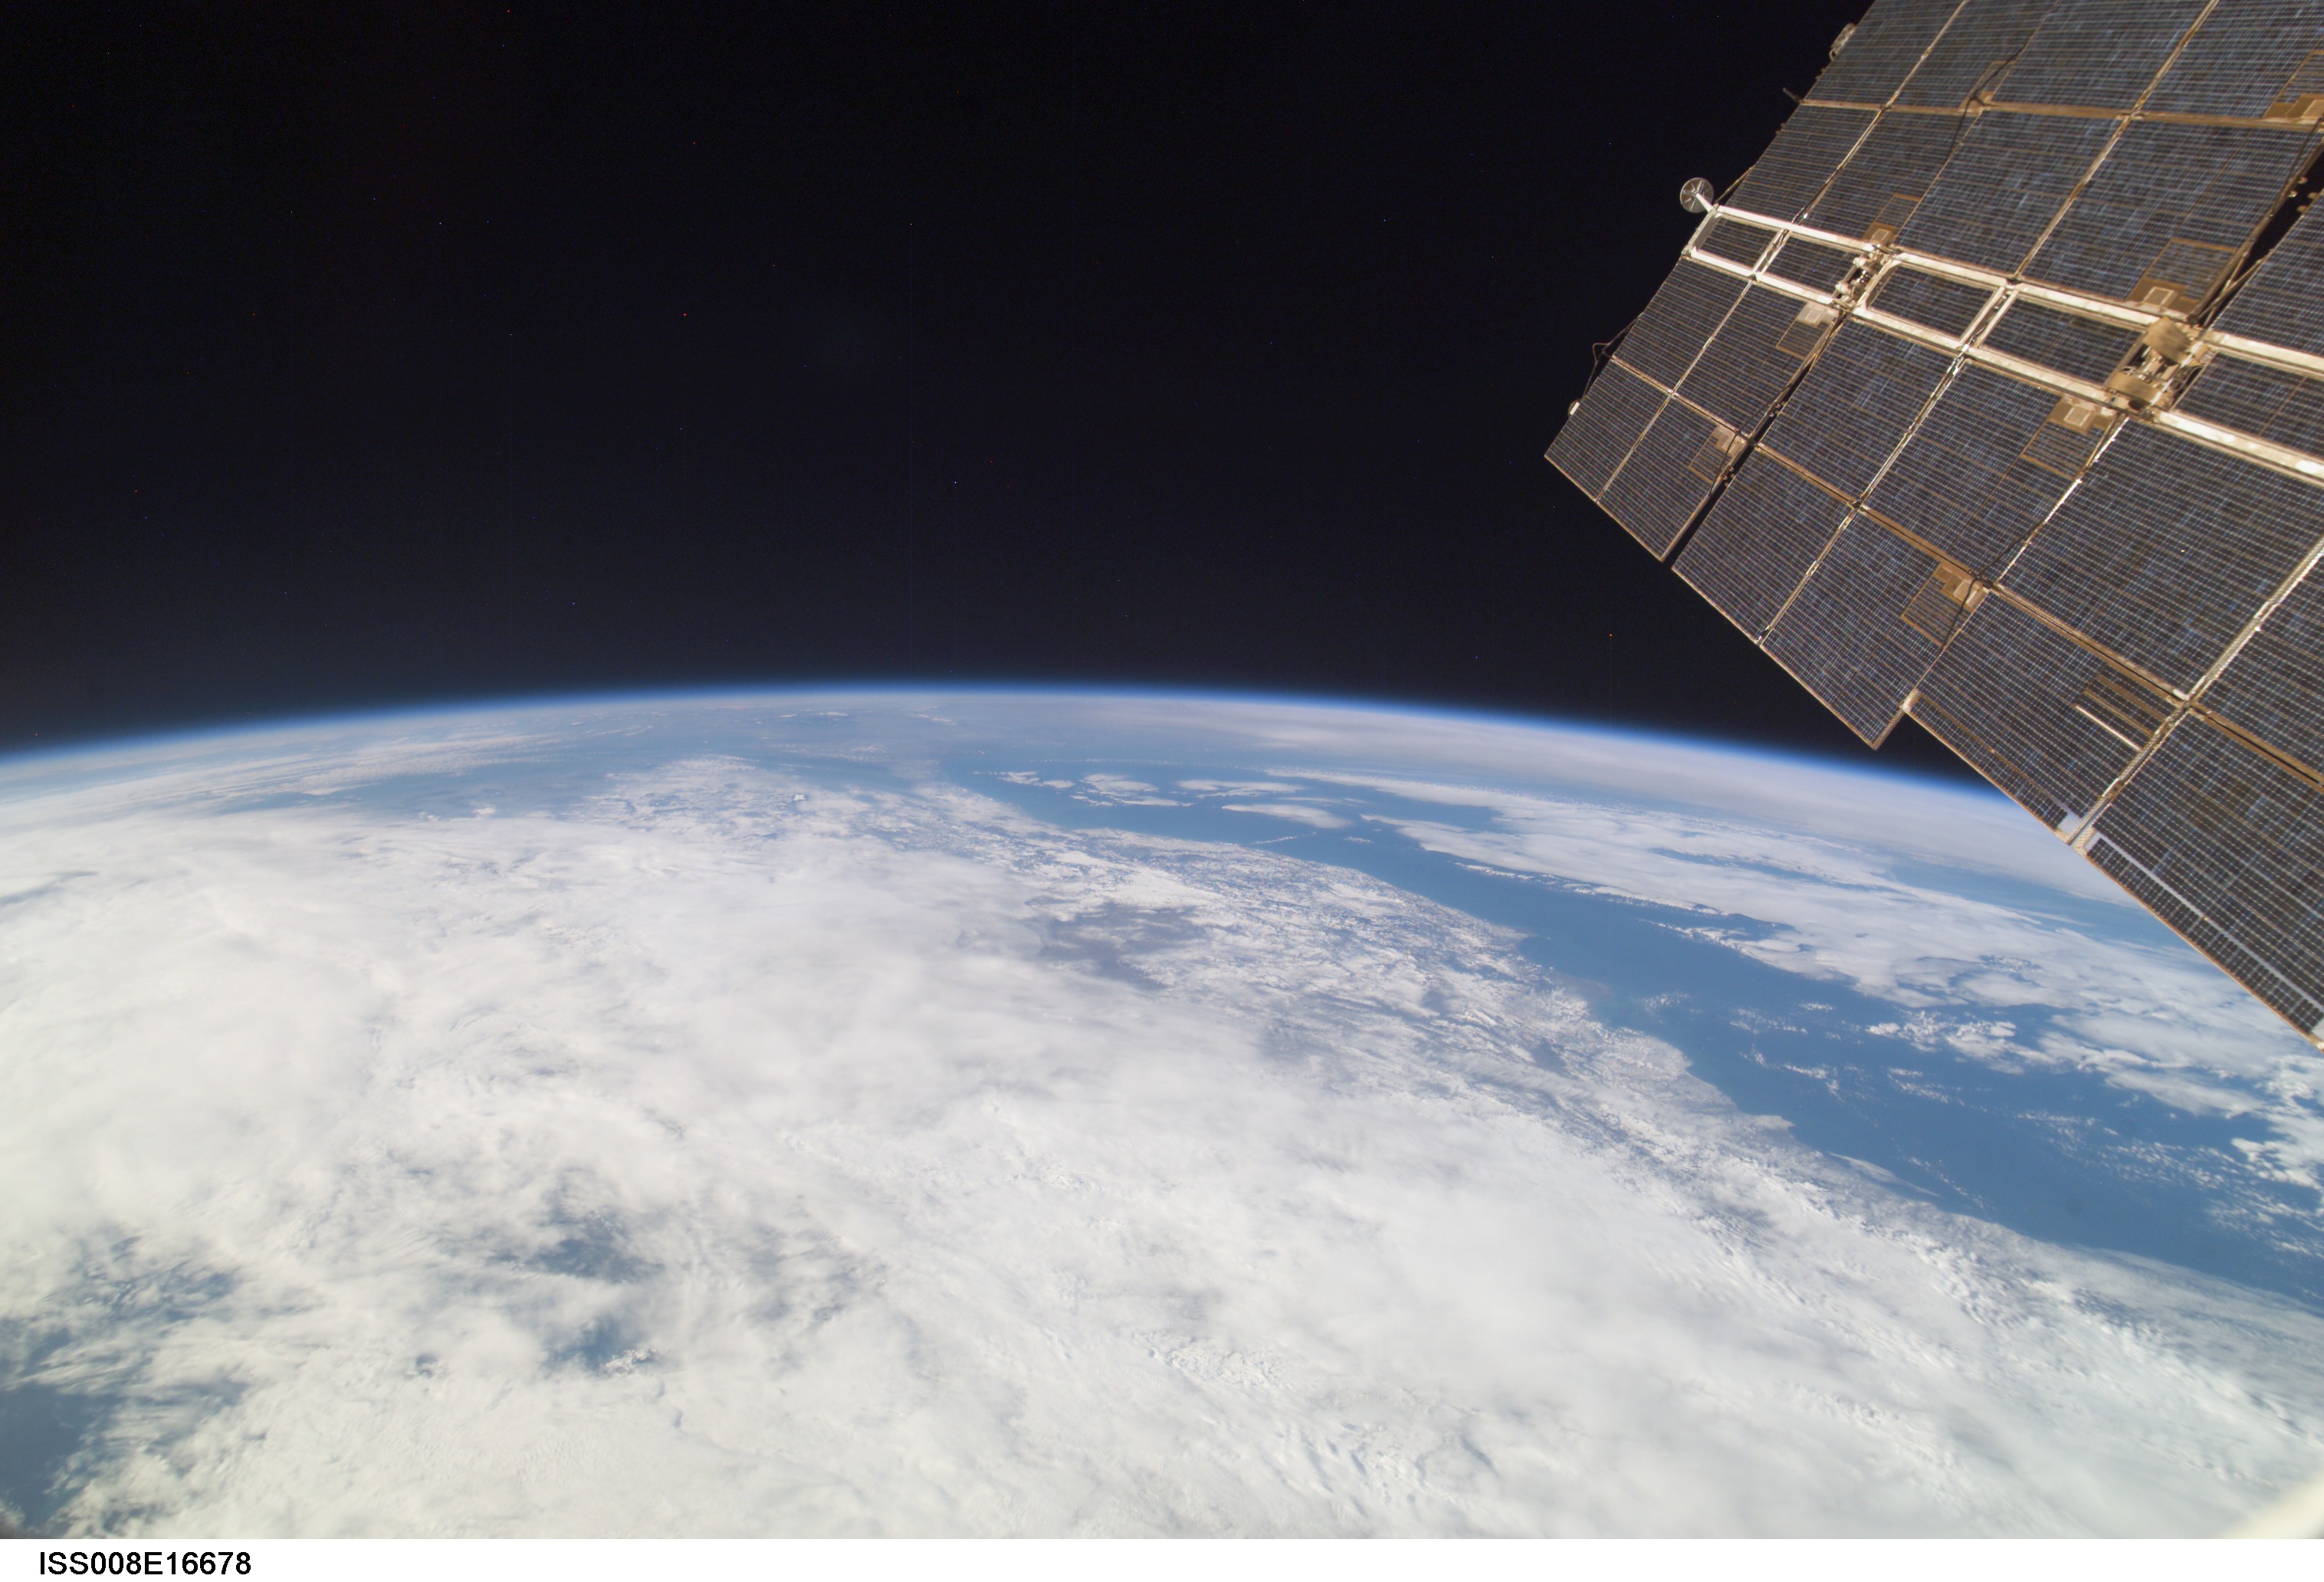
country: TURKEY
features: BLACK S., ATMOSPHERIC LIMB
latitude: 39.5
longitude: 35.5
